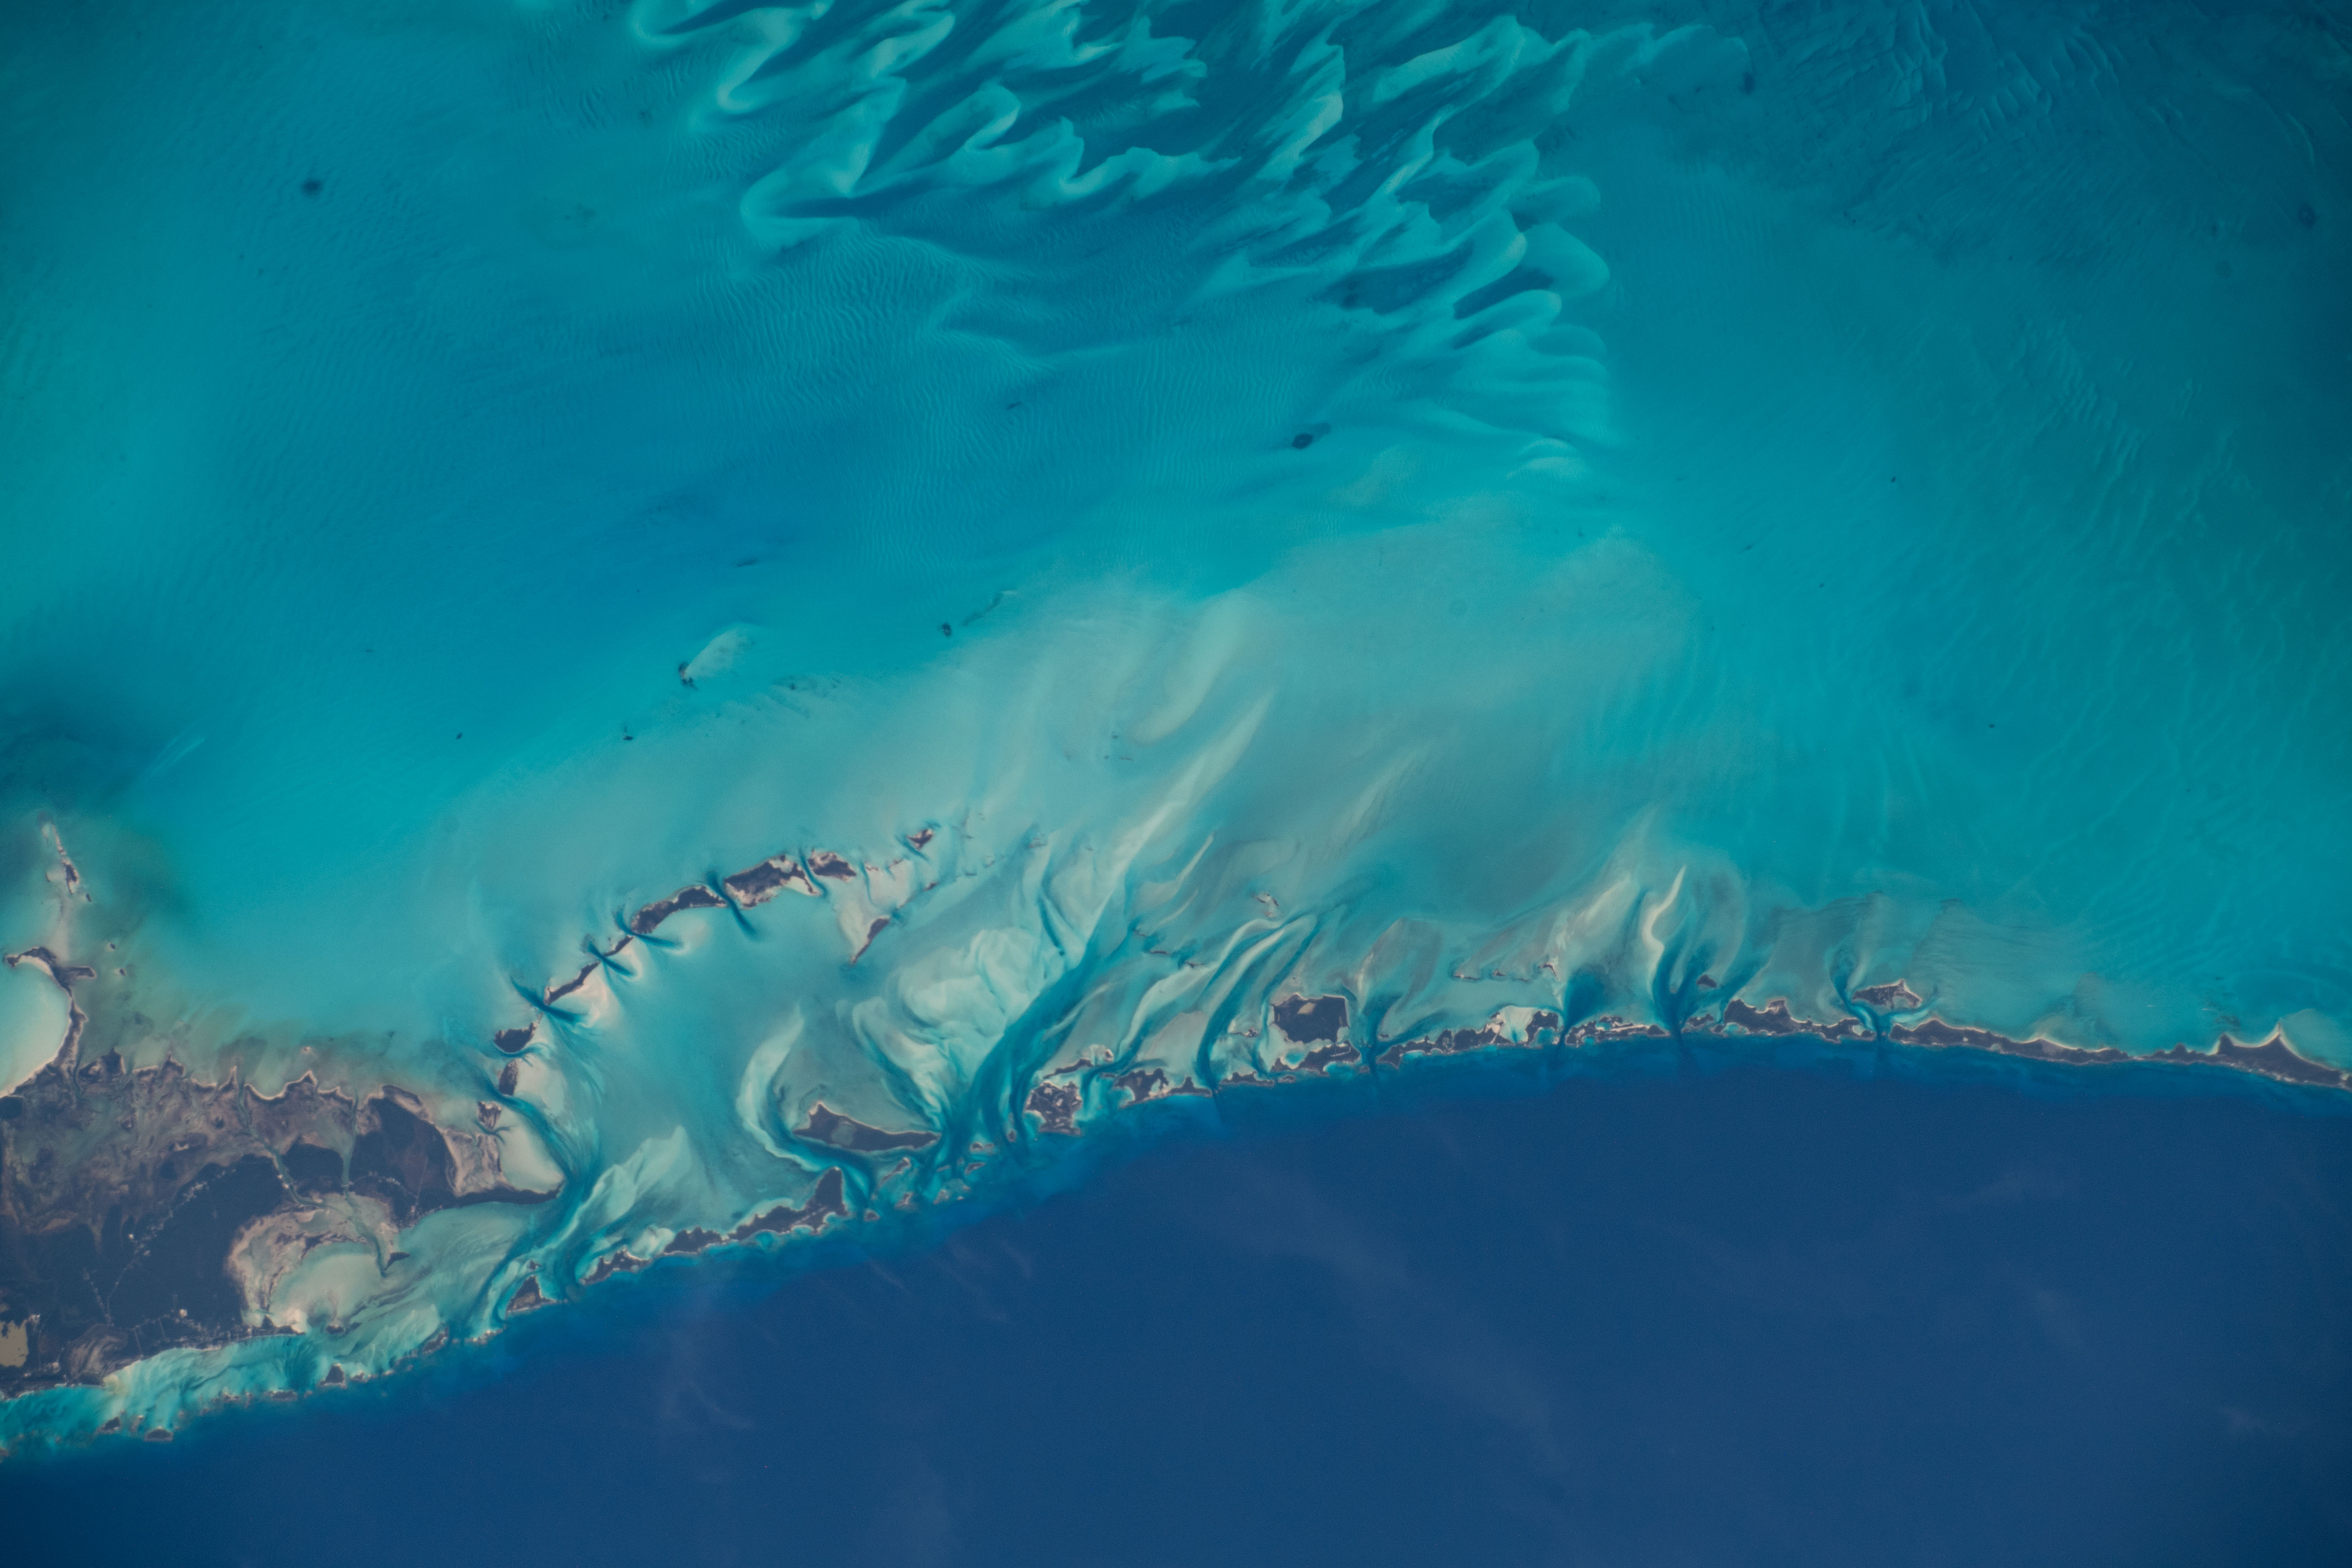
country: BAHAMAS
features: TONGUE OF THE OCEAN, EXUMA, YOUNG ISLAND, DARBY ISLAND
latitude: 23.8
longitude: -76.3
